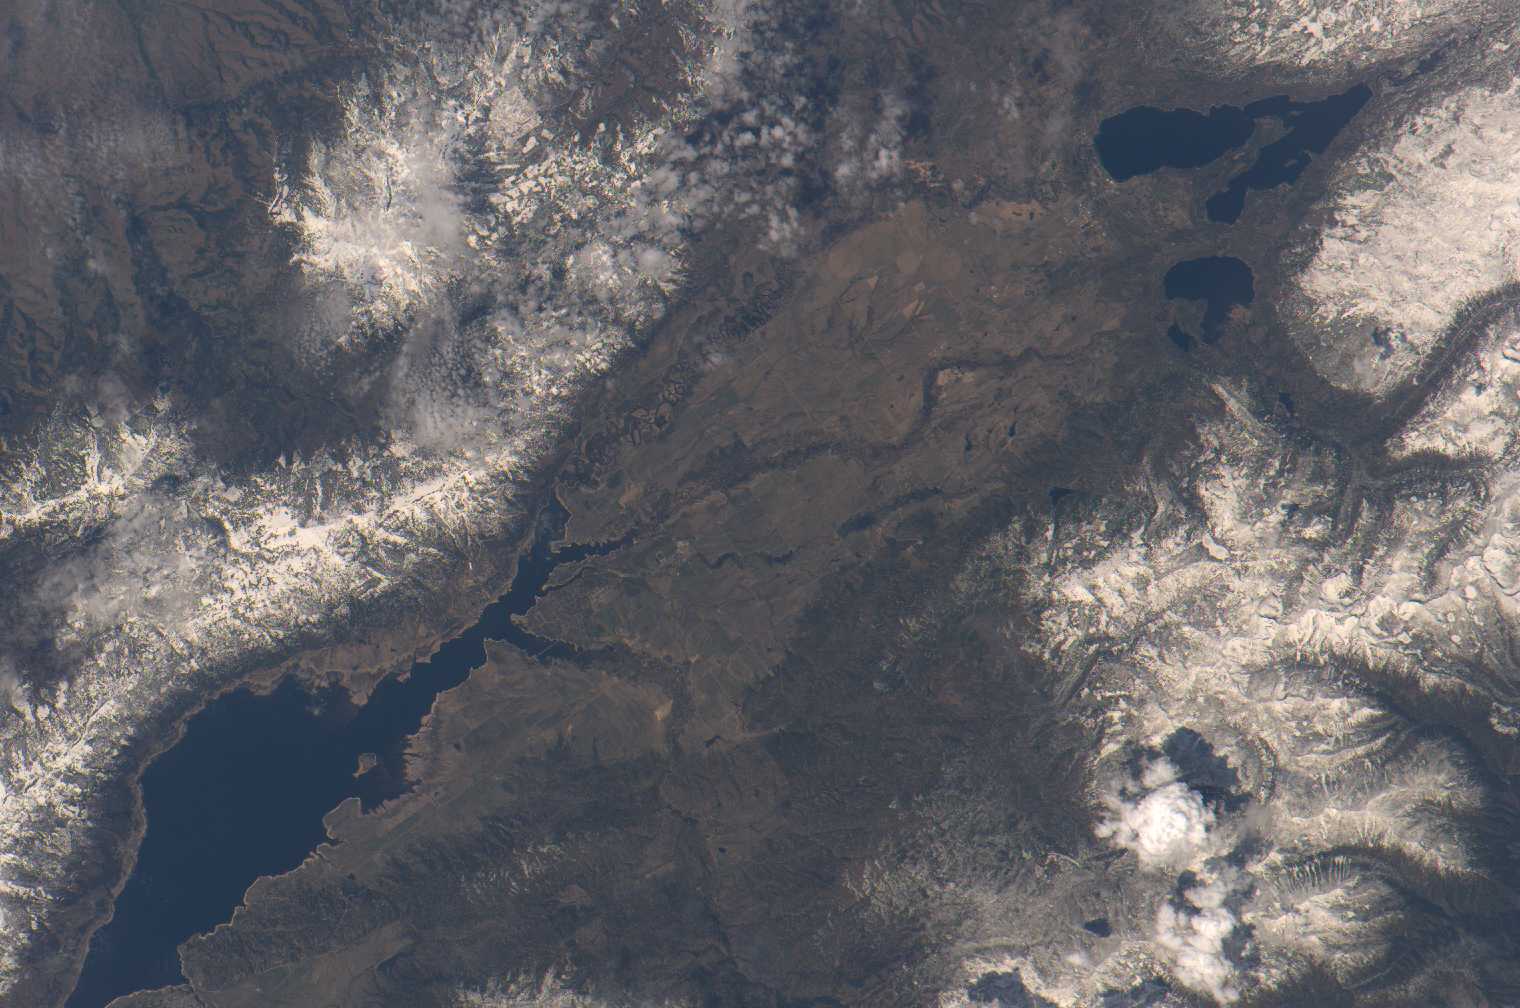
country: USA-IDAHO
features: L. CASCADE & PAYETTE, DONNELLY
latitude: 45.0
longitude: -116.0
